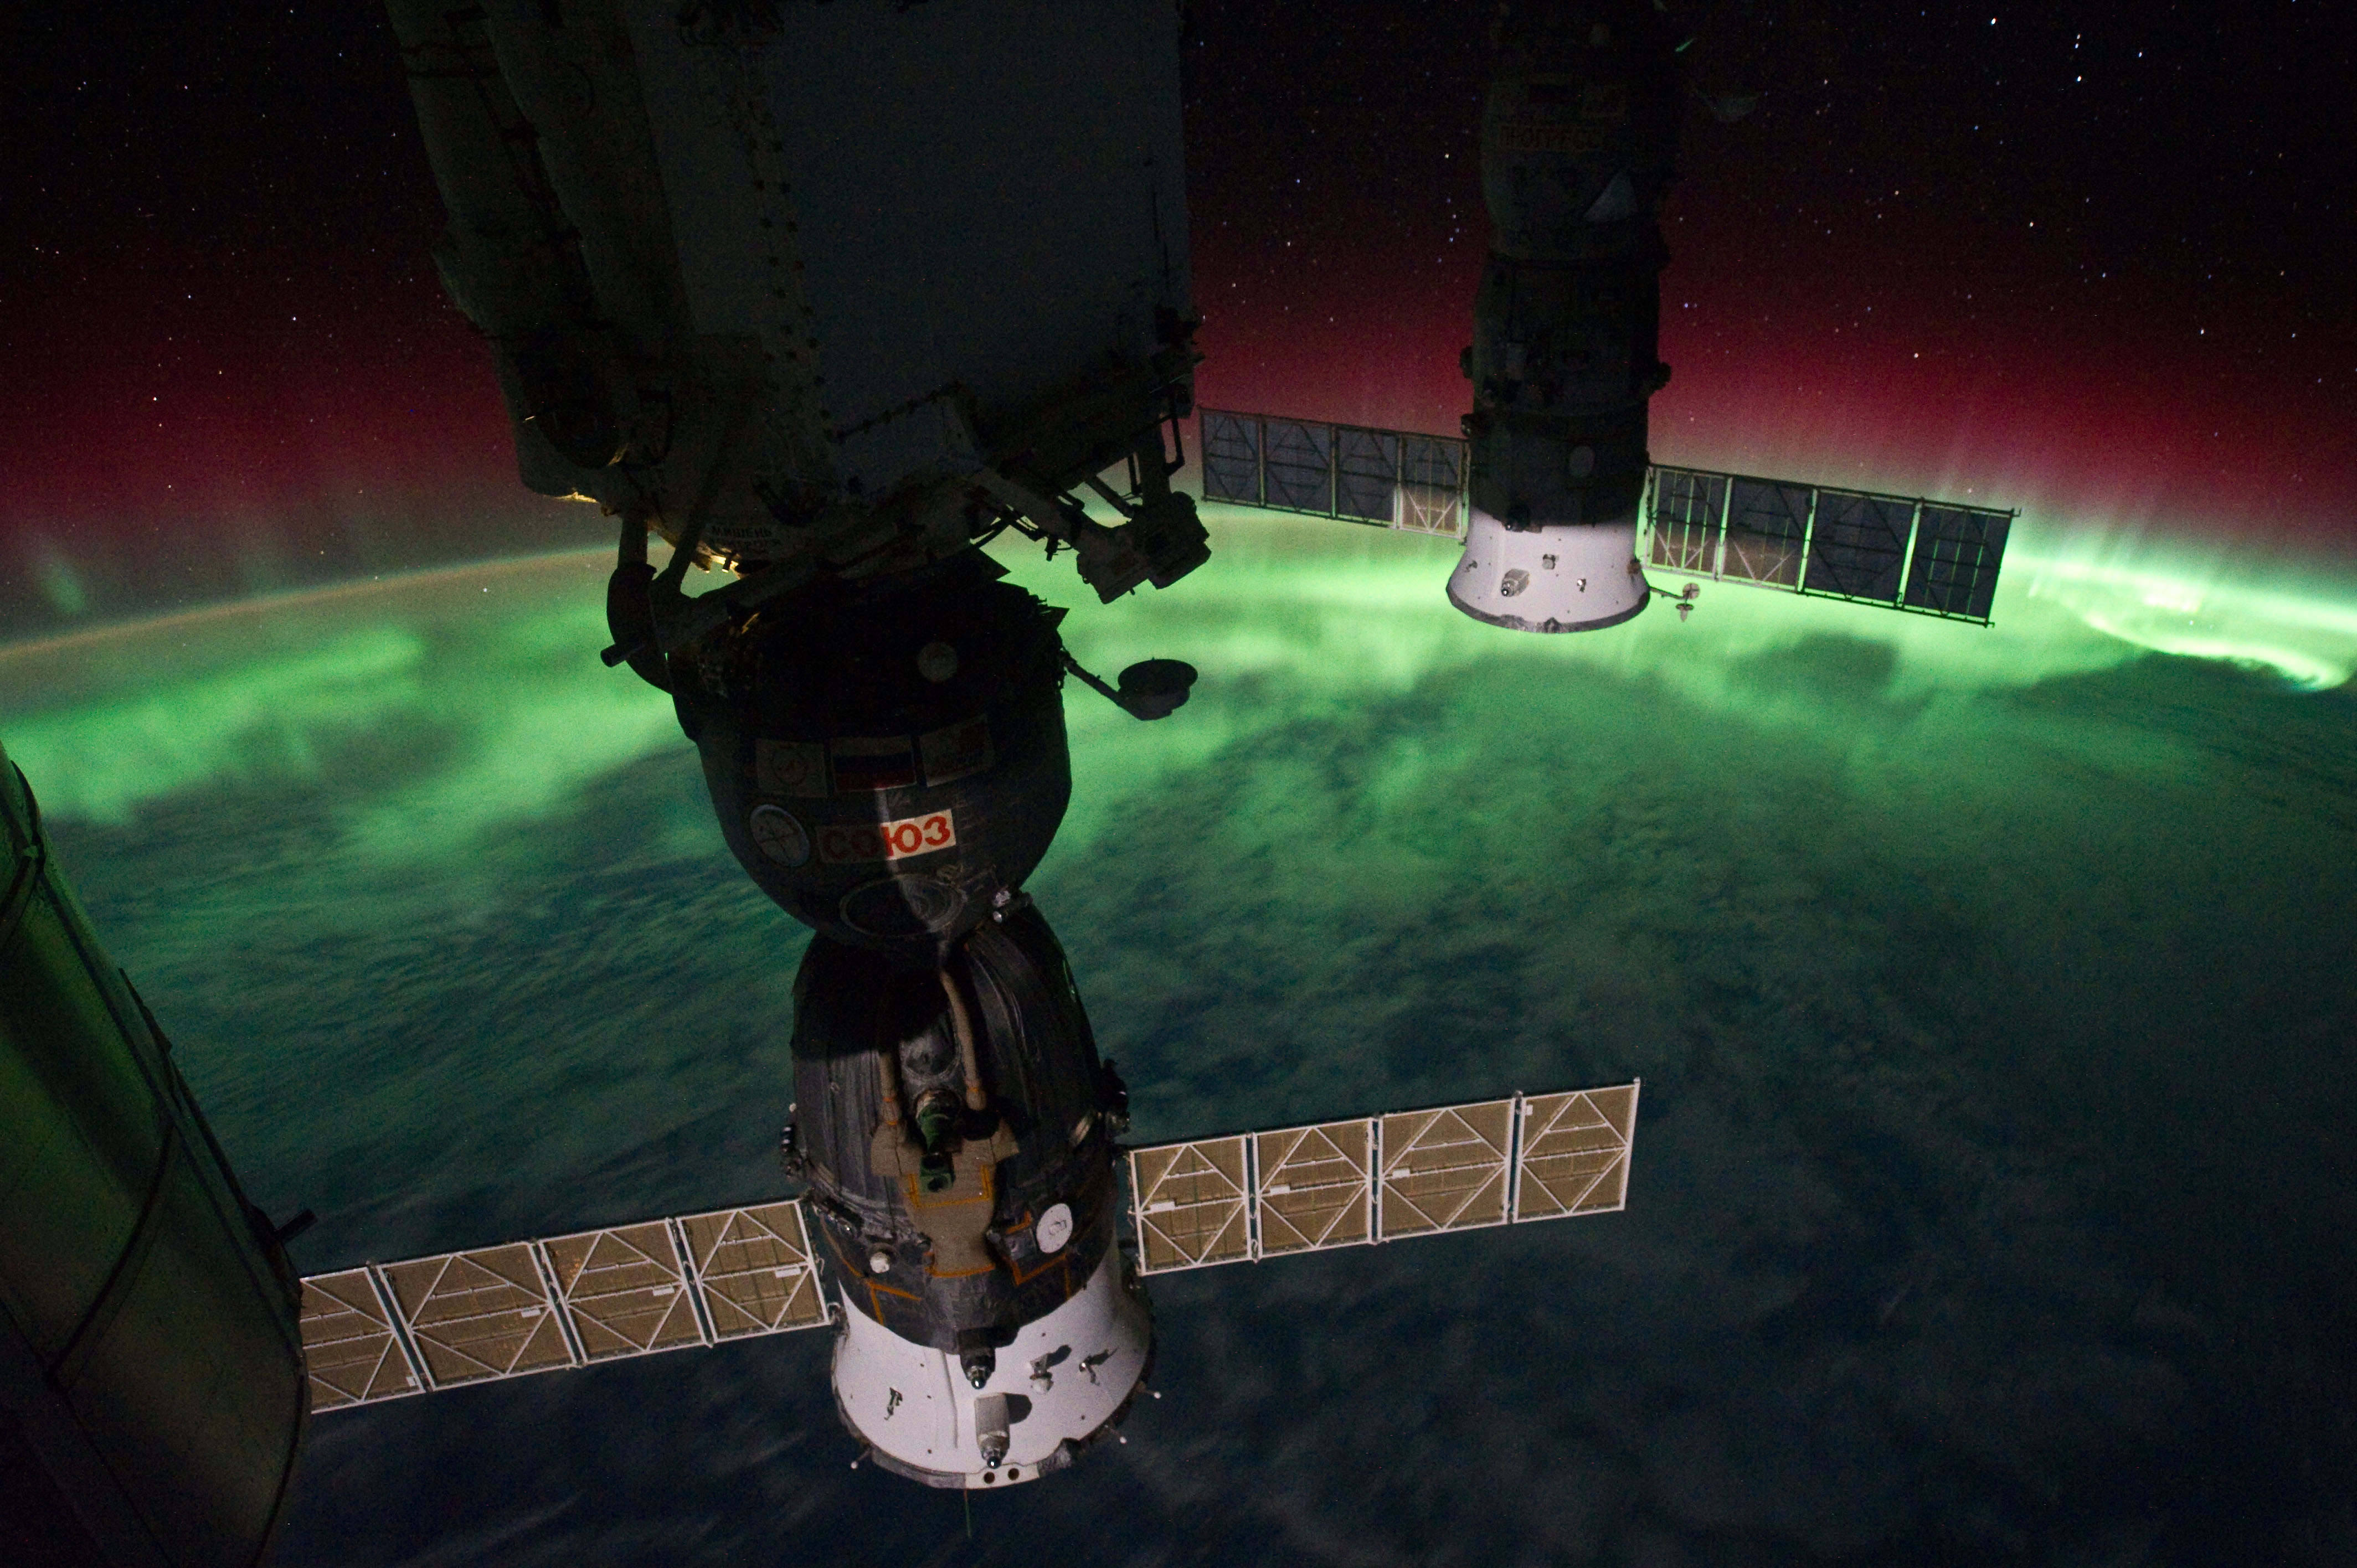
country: AURORA
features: AURORA AUSTRALIS OVER S. NEW ZEALAND, SOYUZ, PROGRESS
